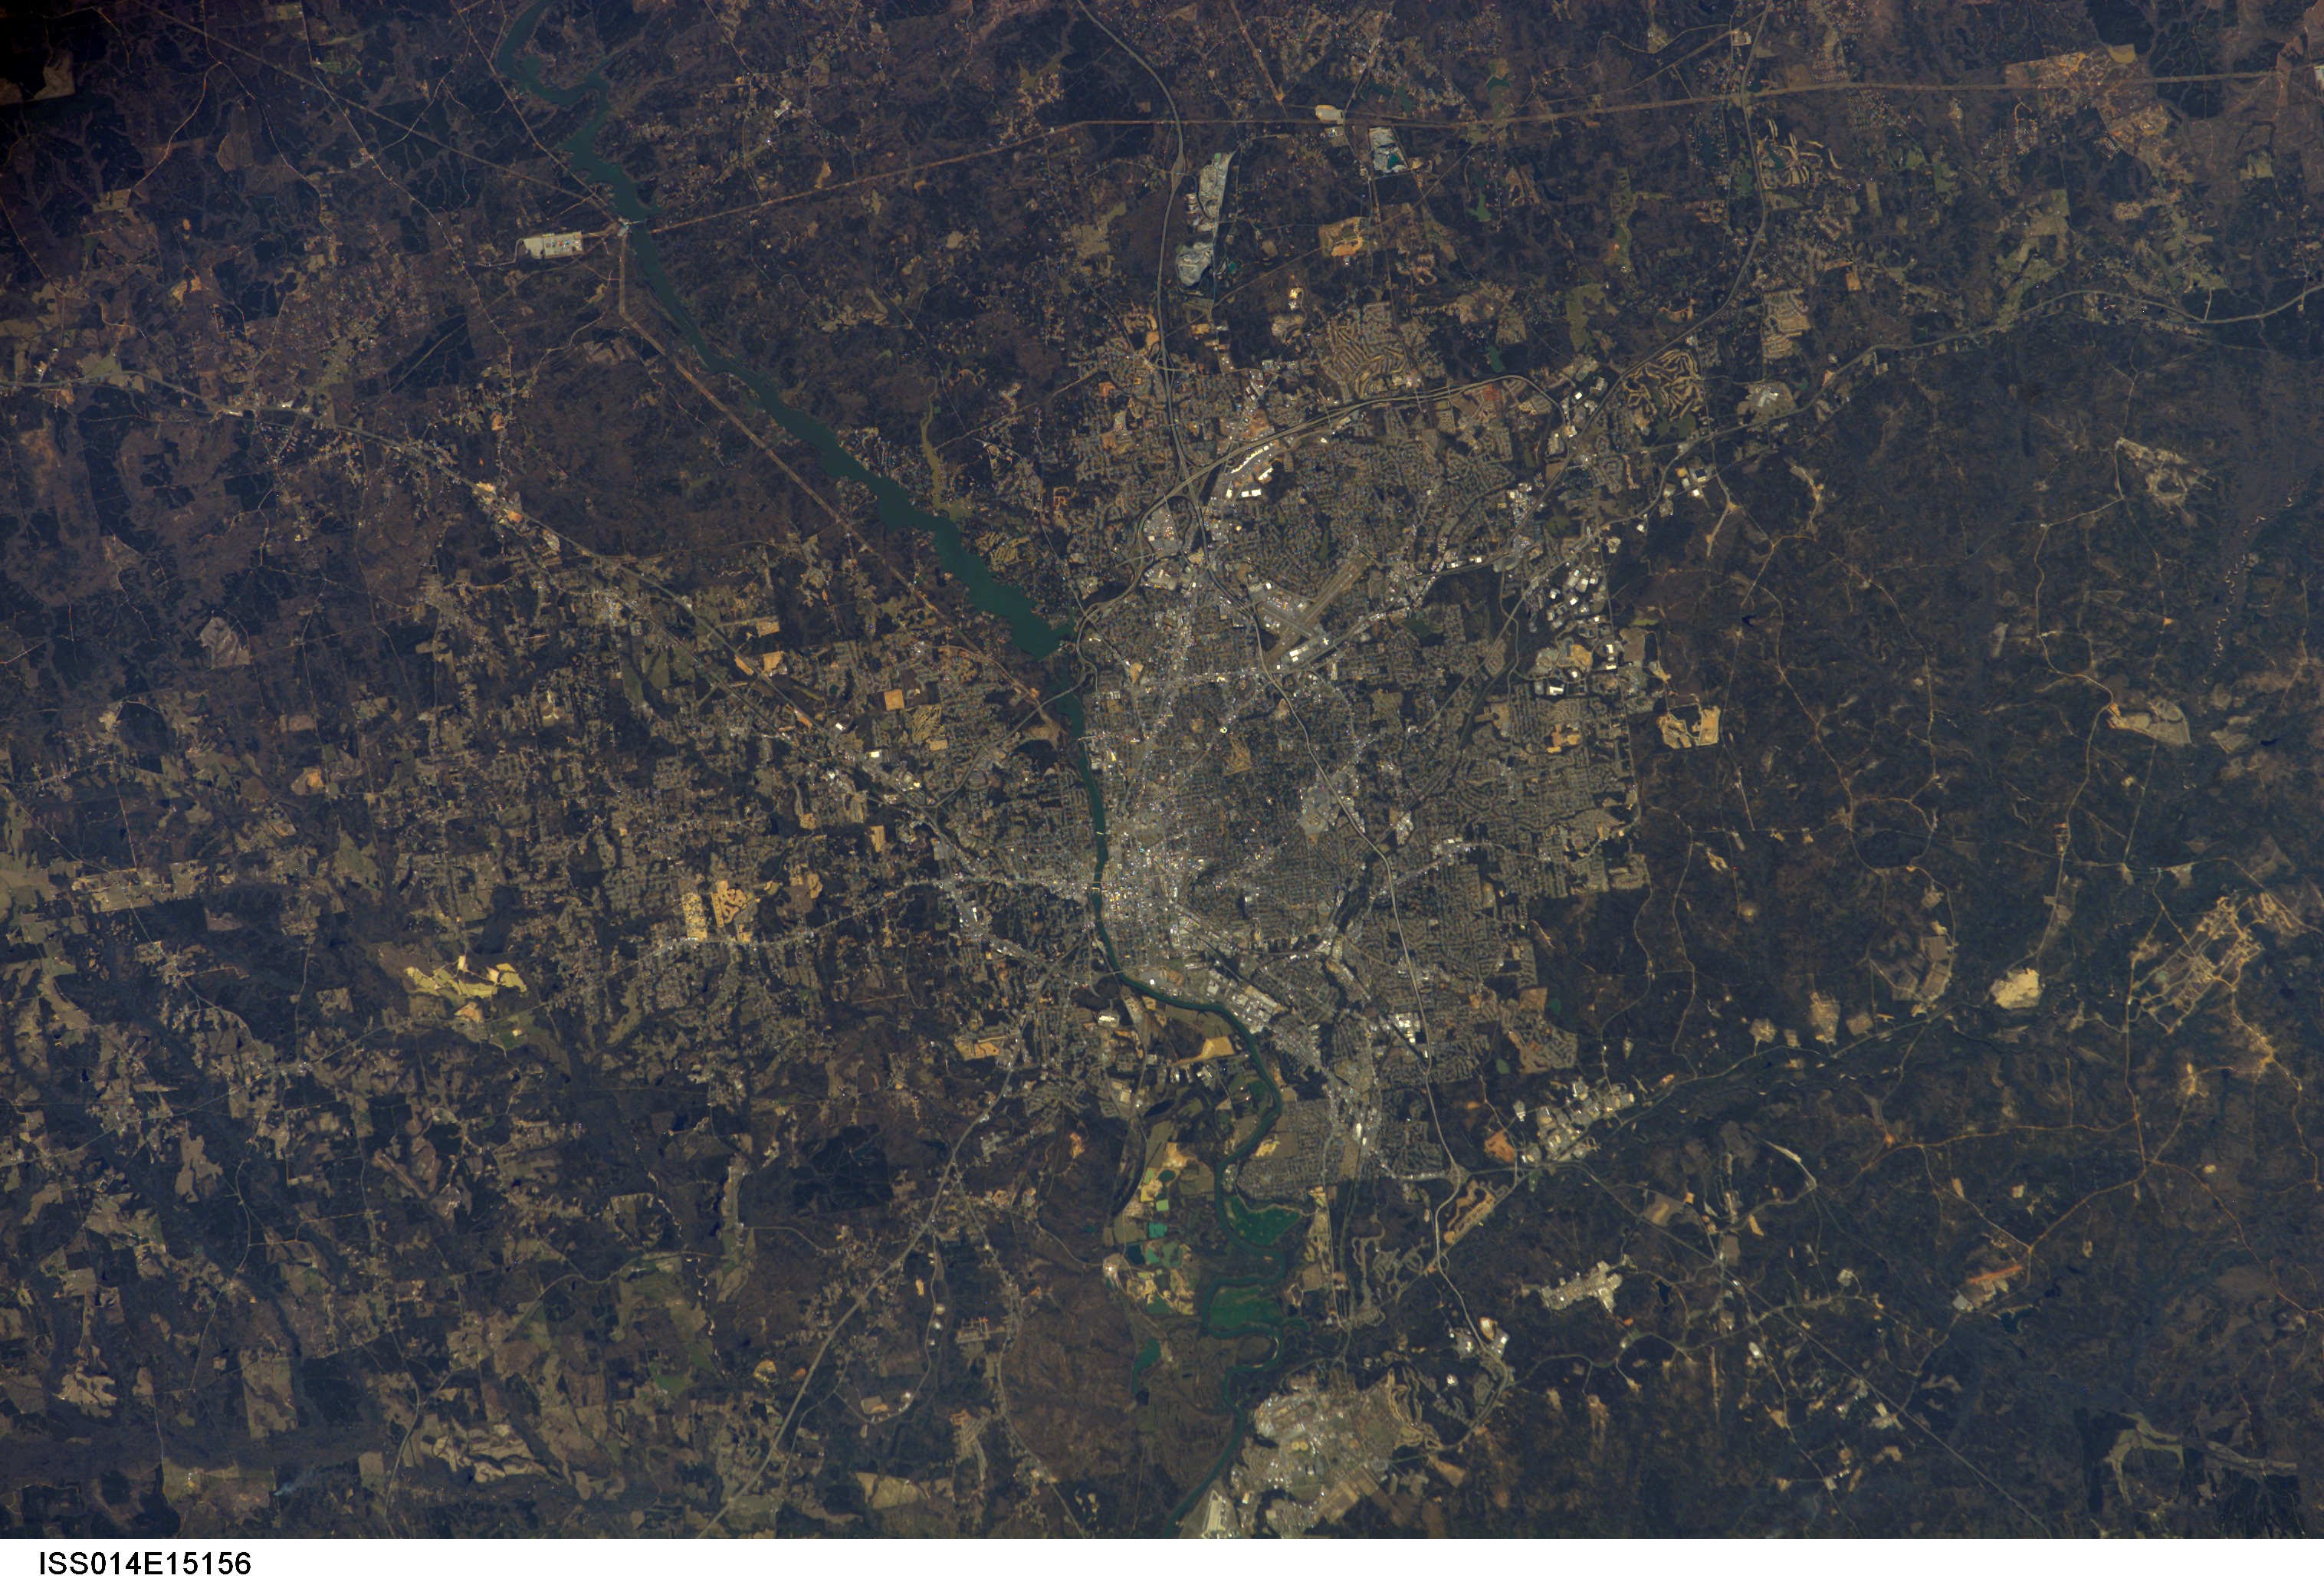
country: USA-ALABAMA
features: COLUMBUS, CHATTAHOOCHEE
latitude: 32.5
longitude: -85.0
